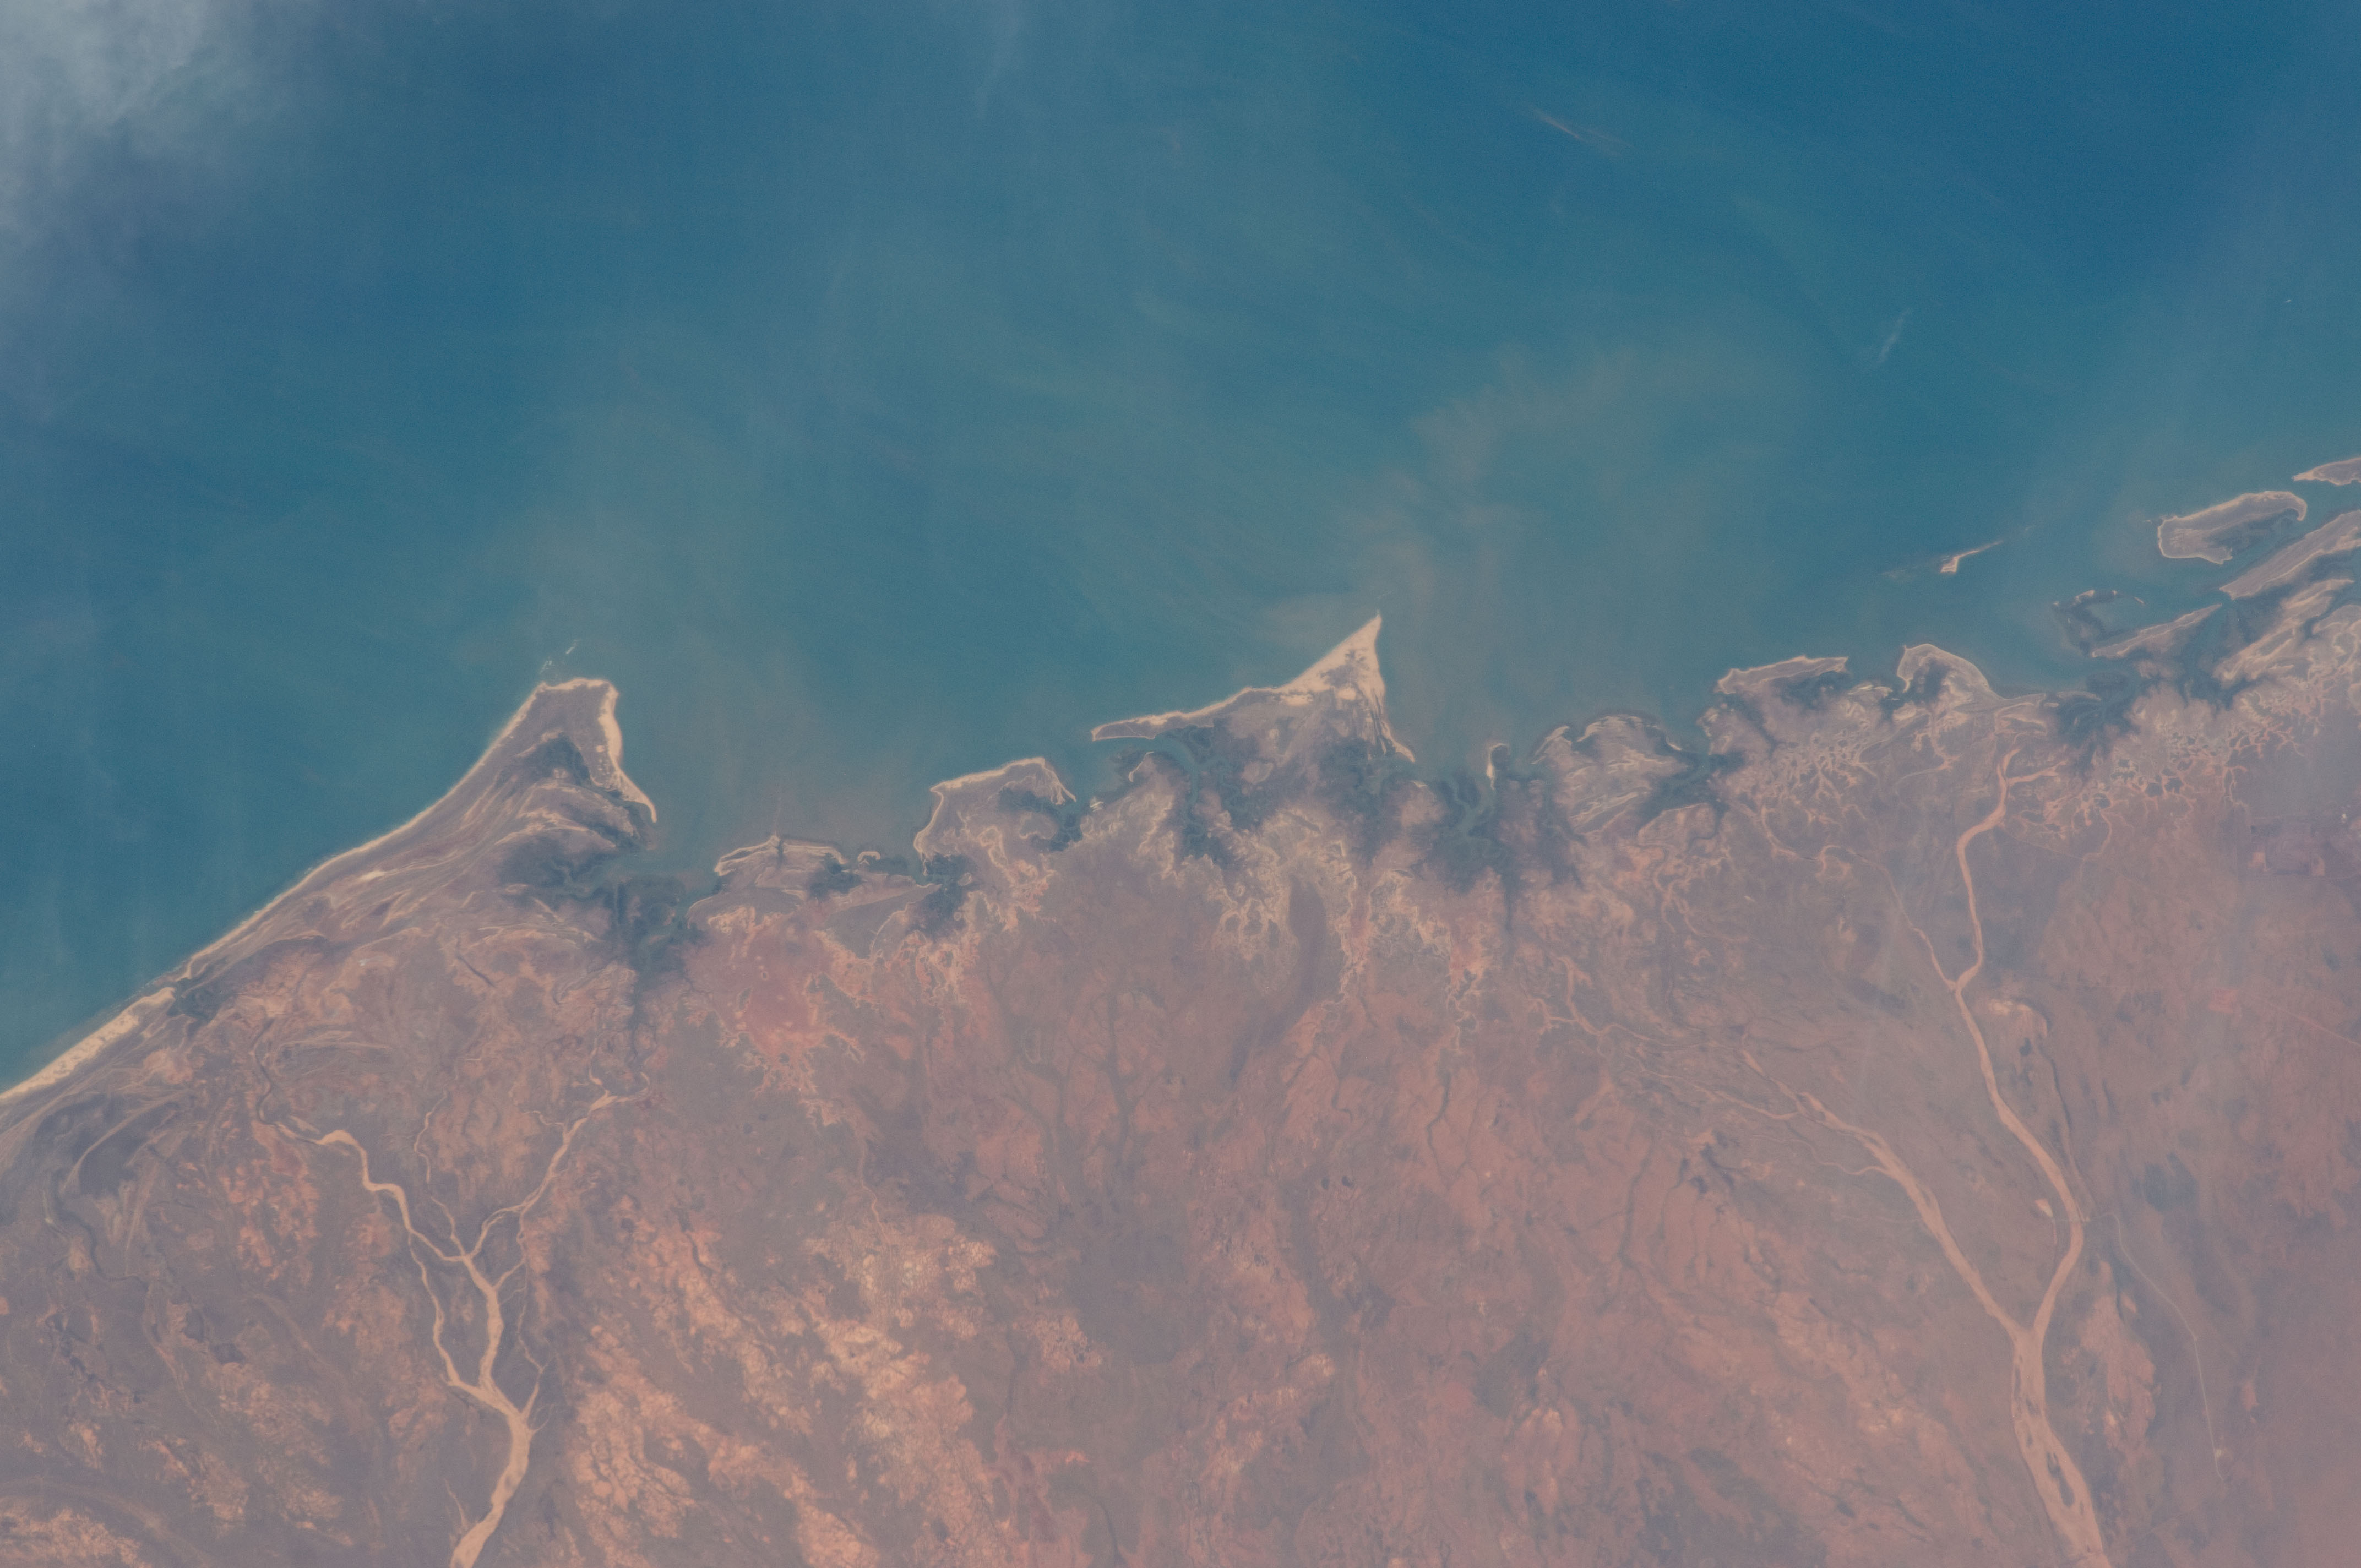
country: AUSTRALIA-WA
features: CAPE THOUIN, MANGROVES, TURNER RIVER
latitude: -20.4
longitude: 118.3
